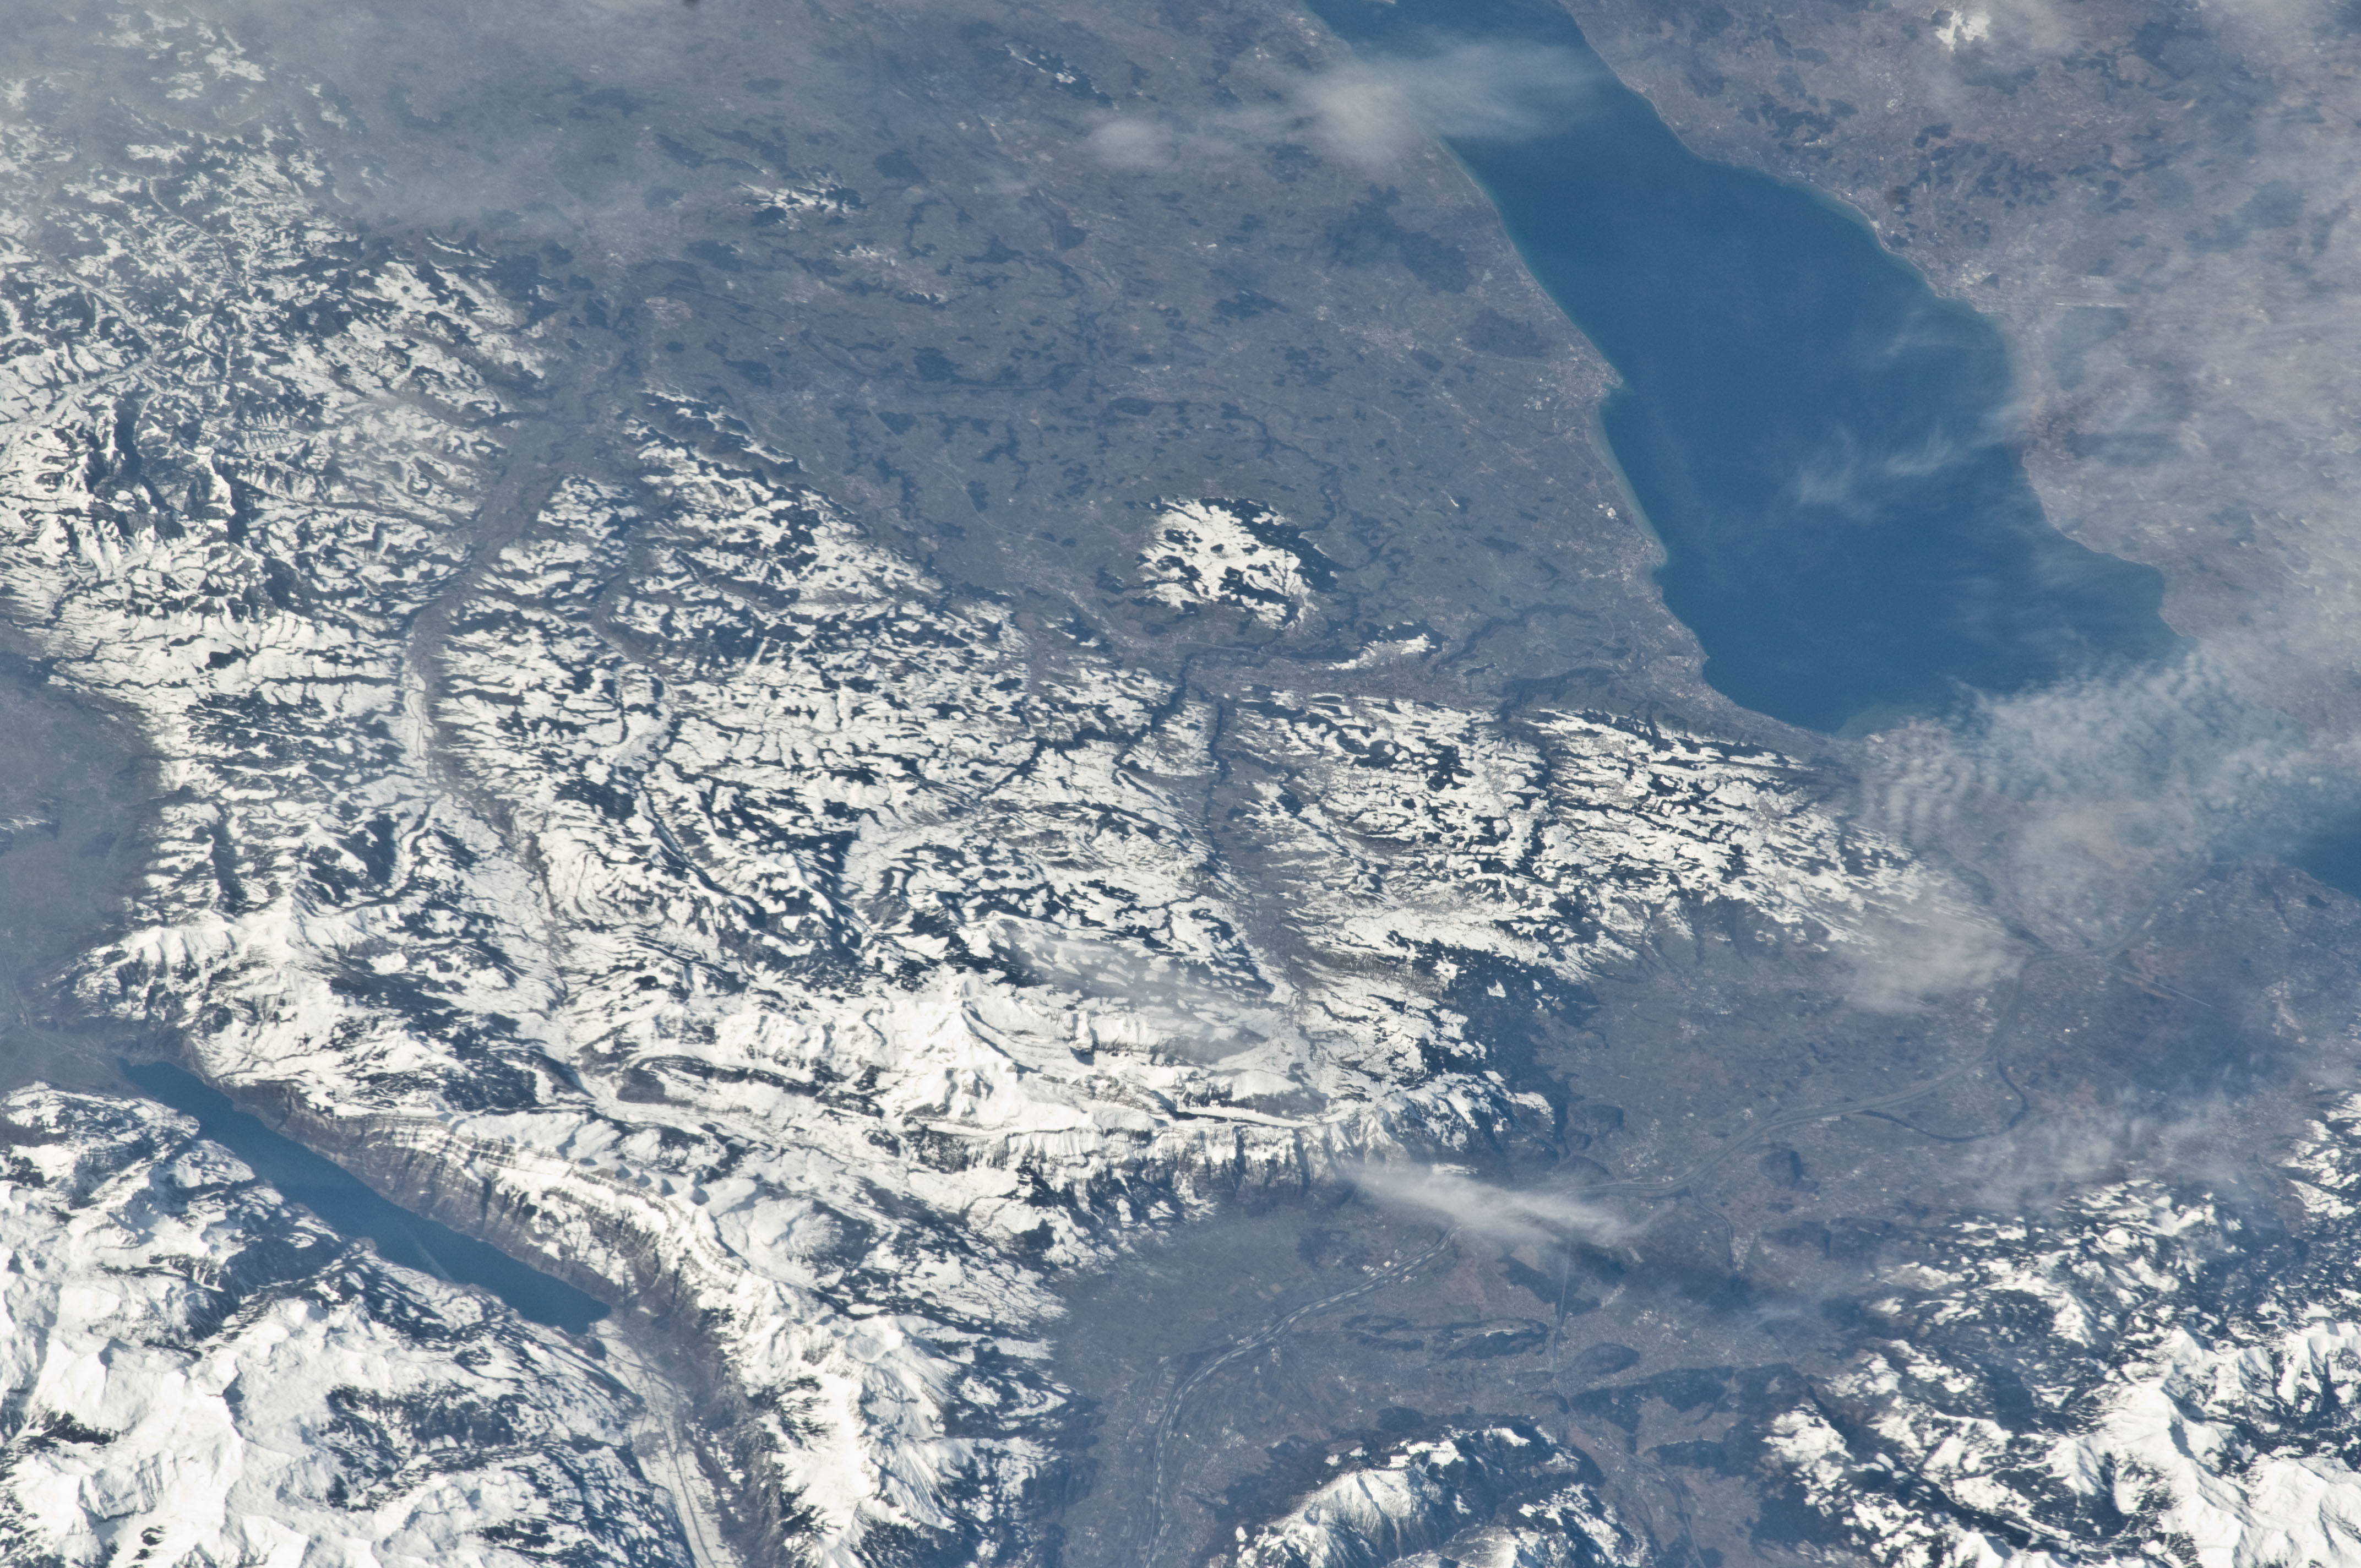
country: SWITZERLAND
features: L. CONSTANCE, RHINE R., ALPS
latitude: 47.4
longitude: 9.3
